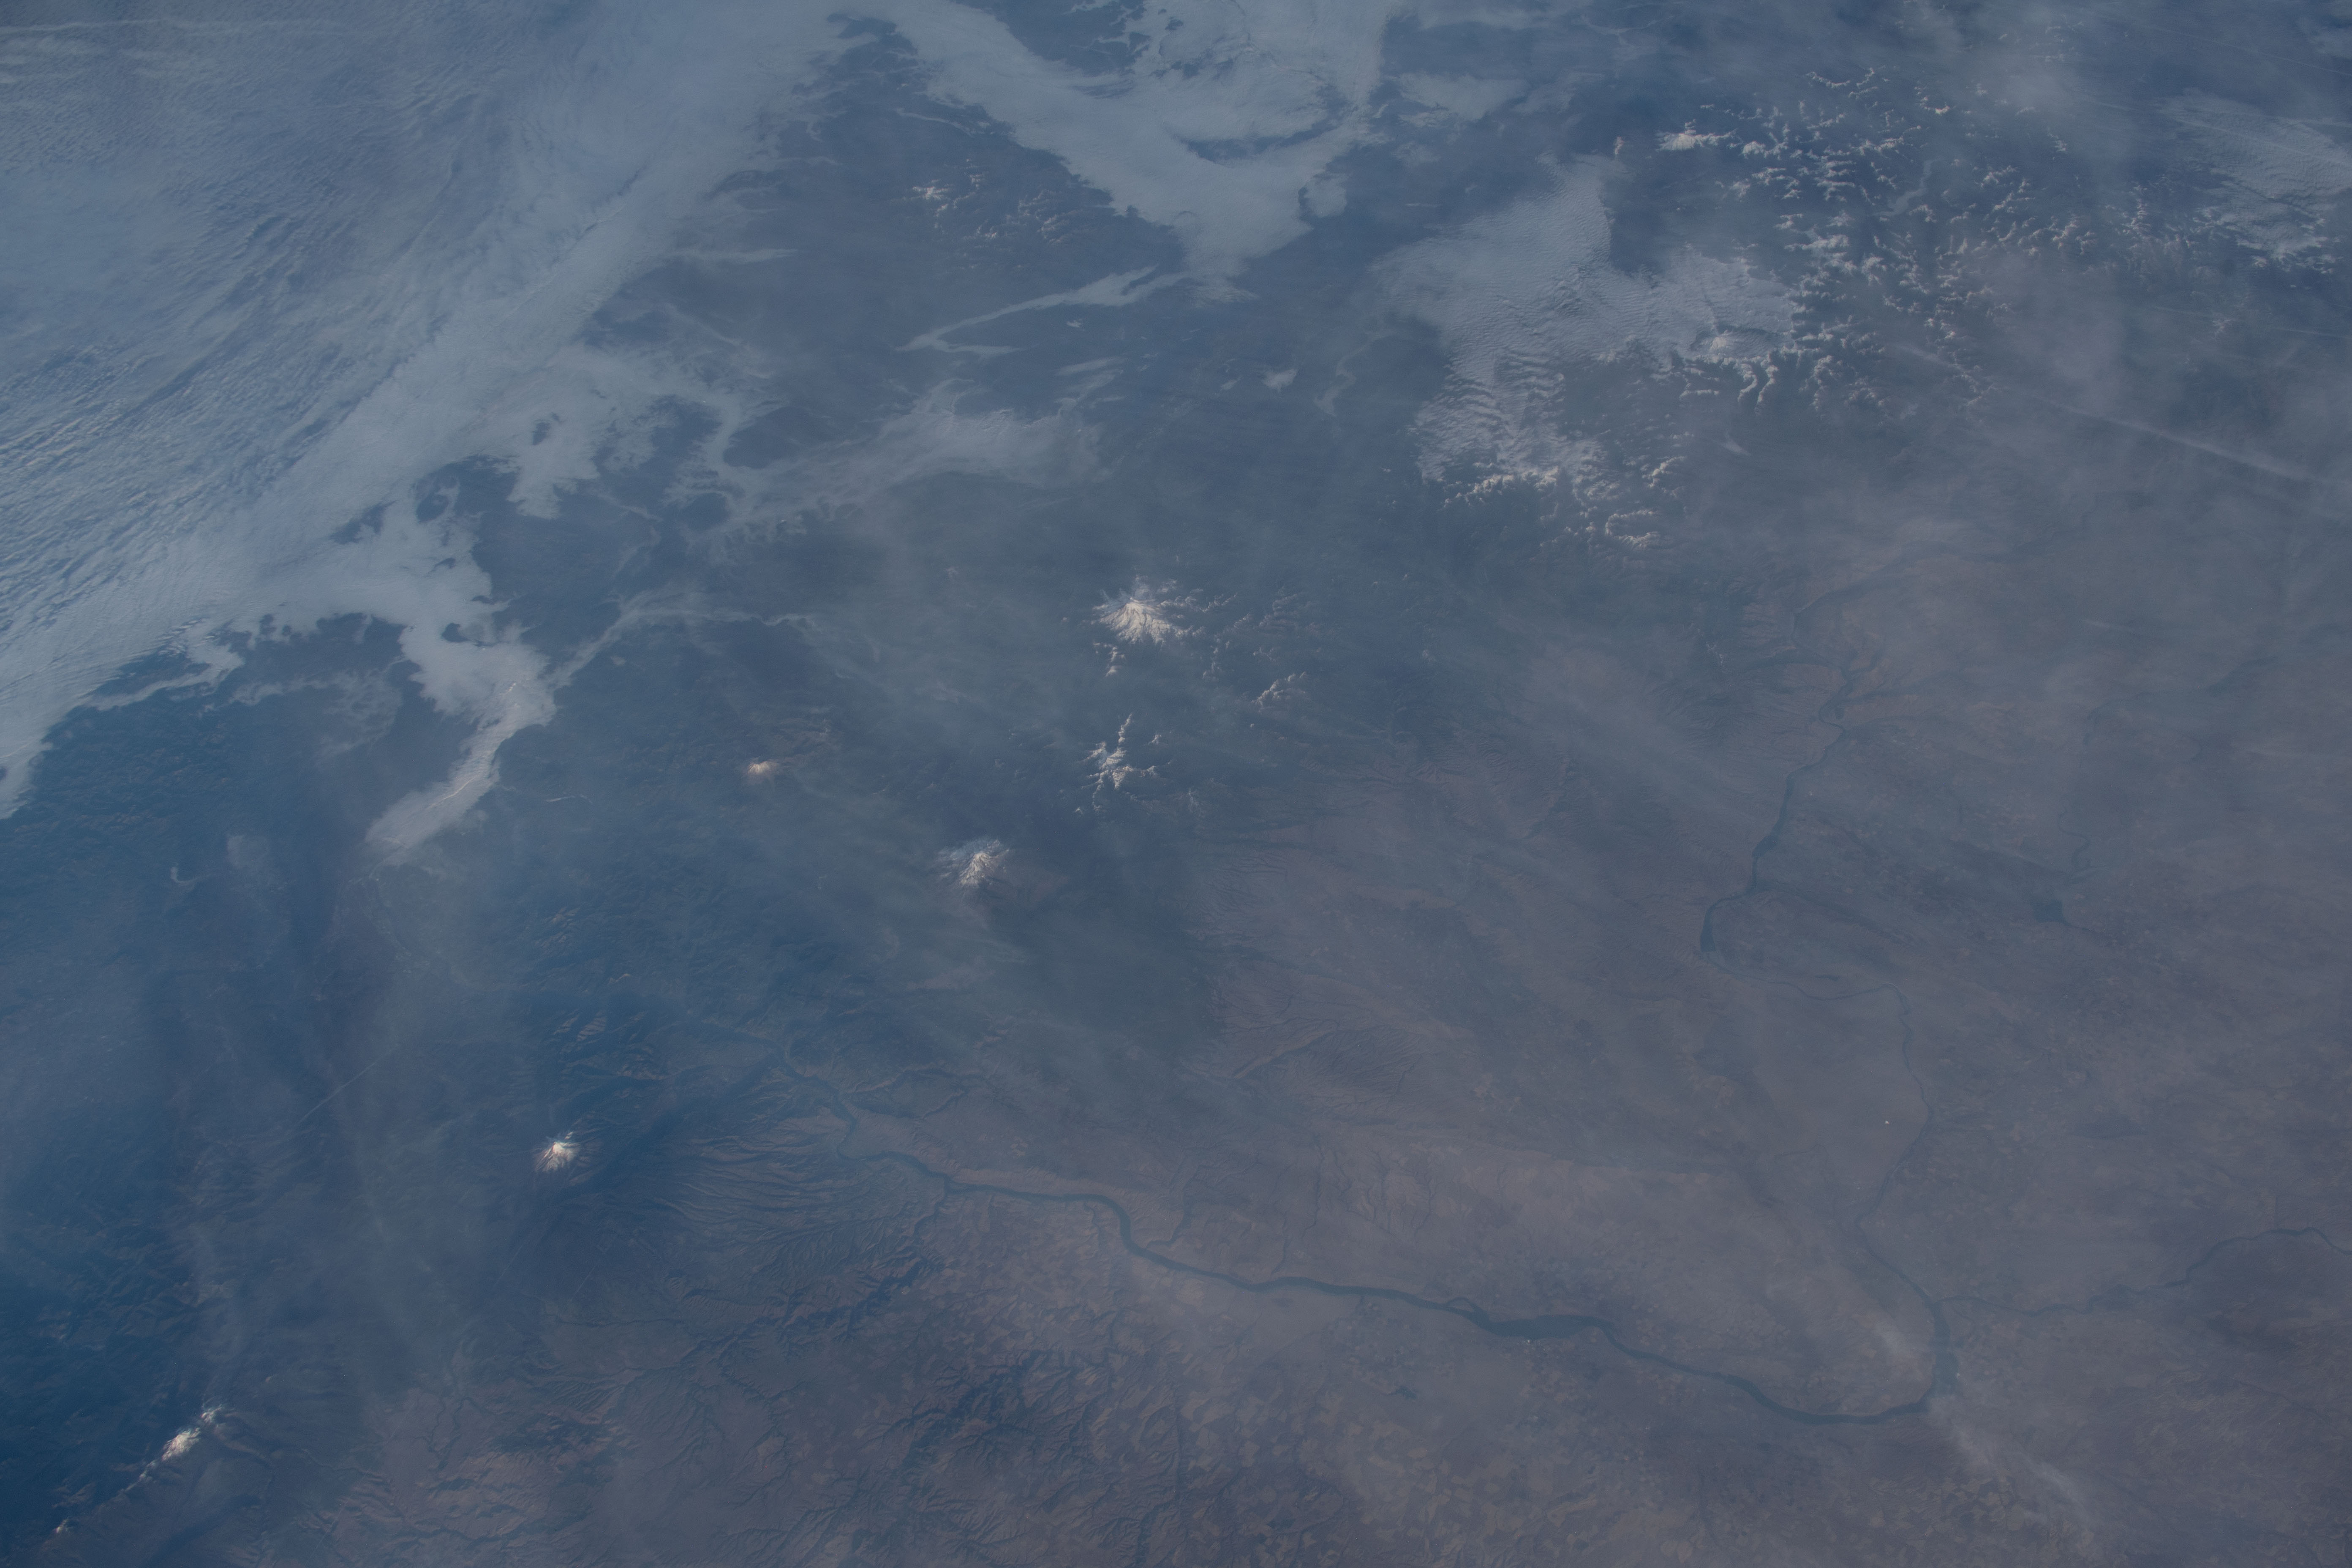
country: USA-WASHINGTON
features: CALIFORNIA, WASHINGTON, SALISHSEA
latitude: 47.0
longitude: -121.0
